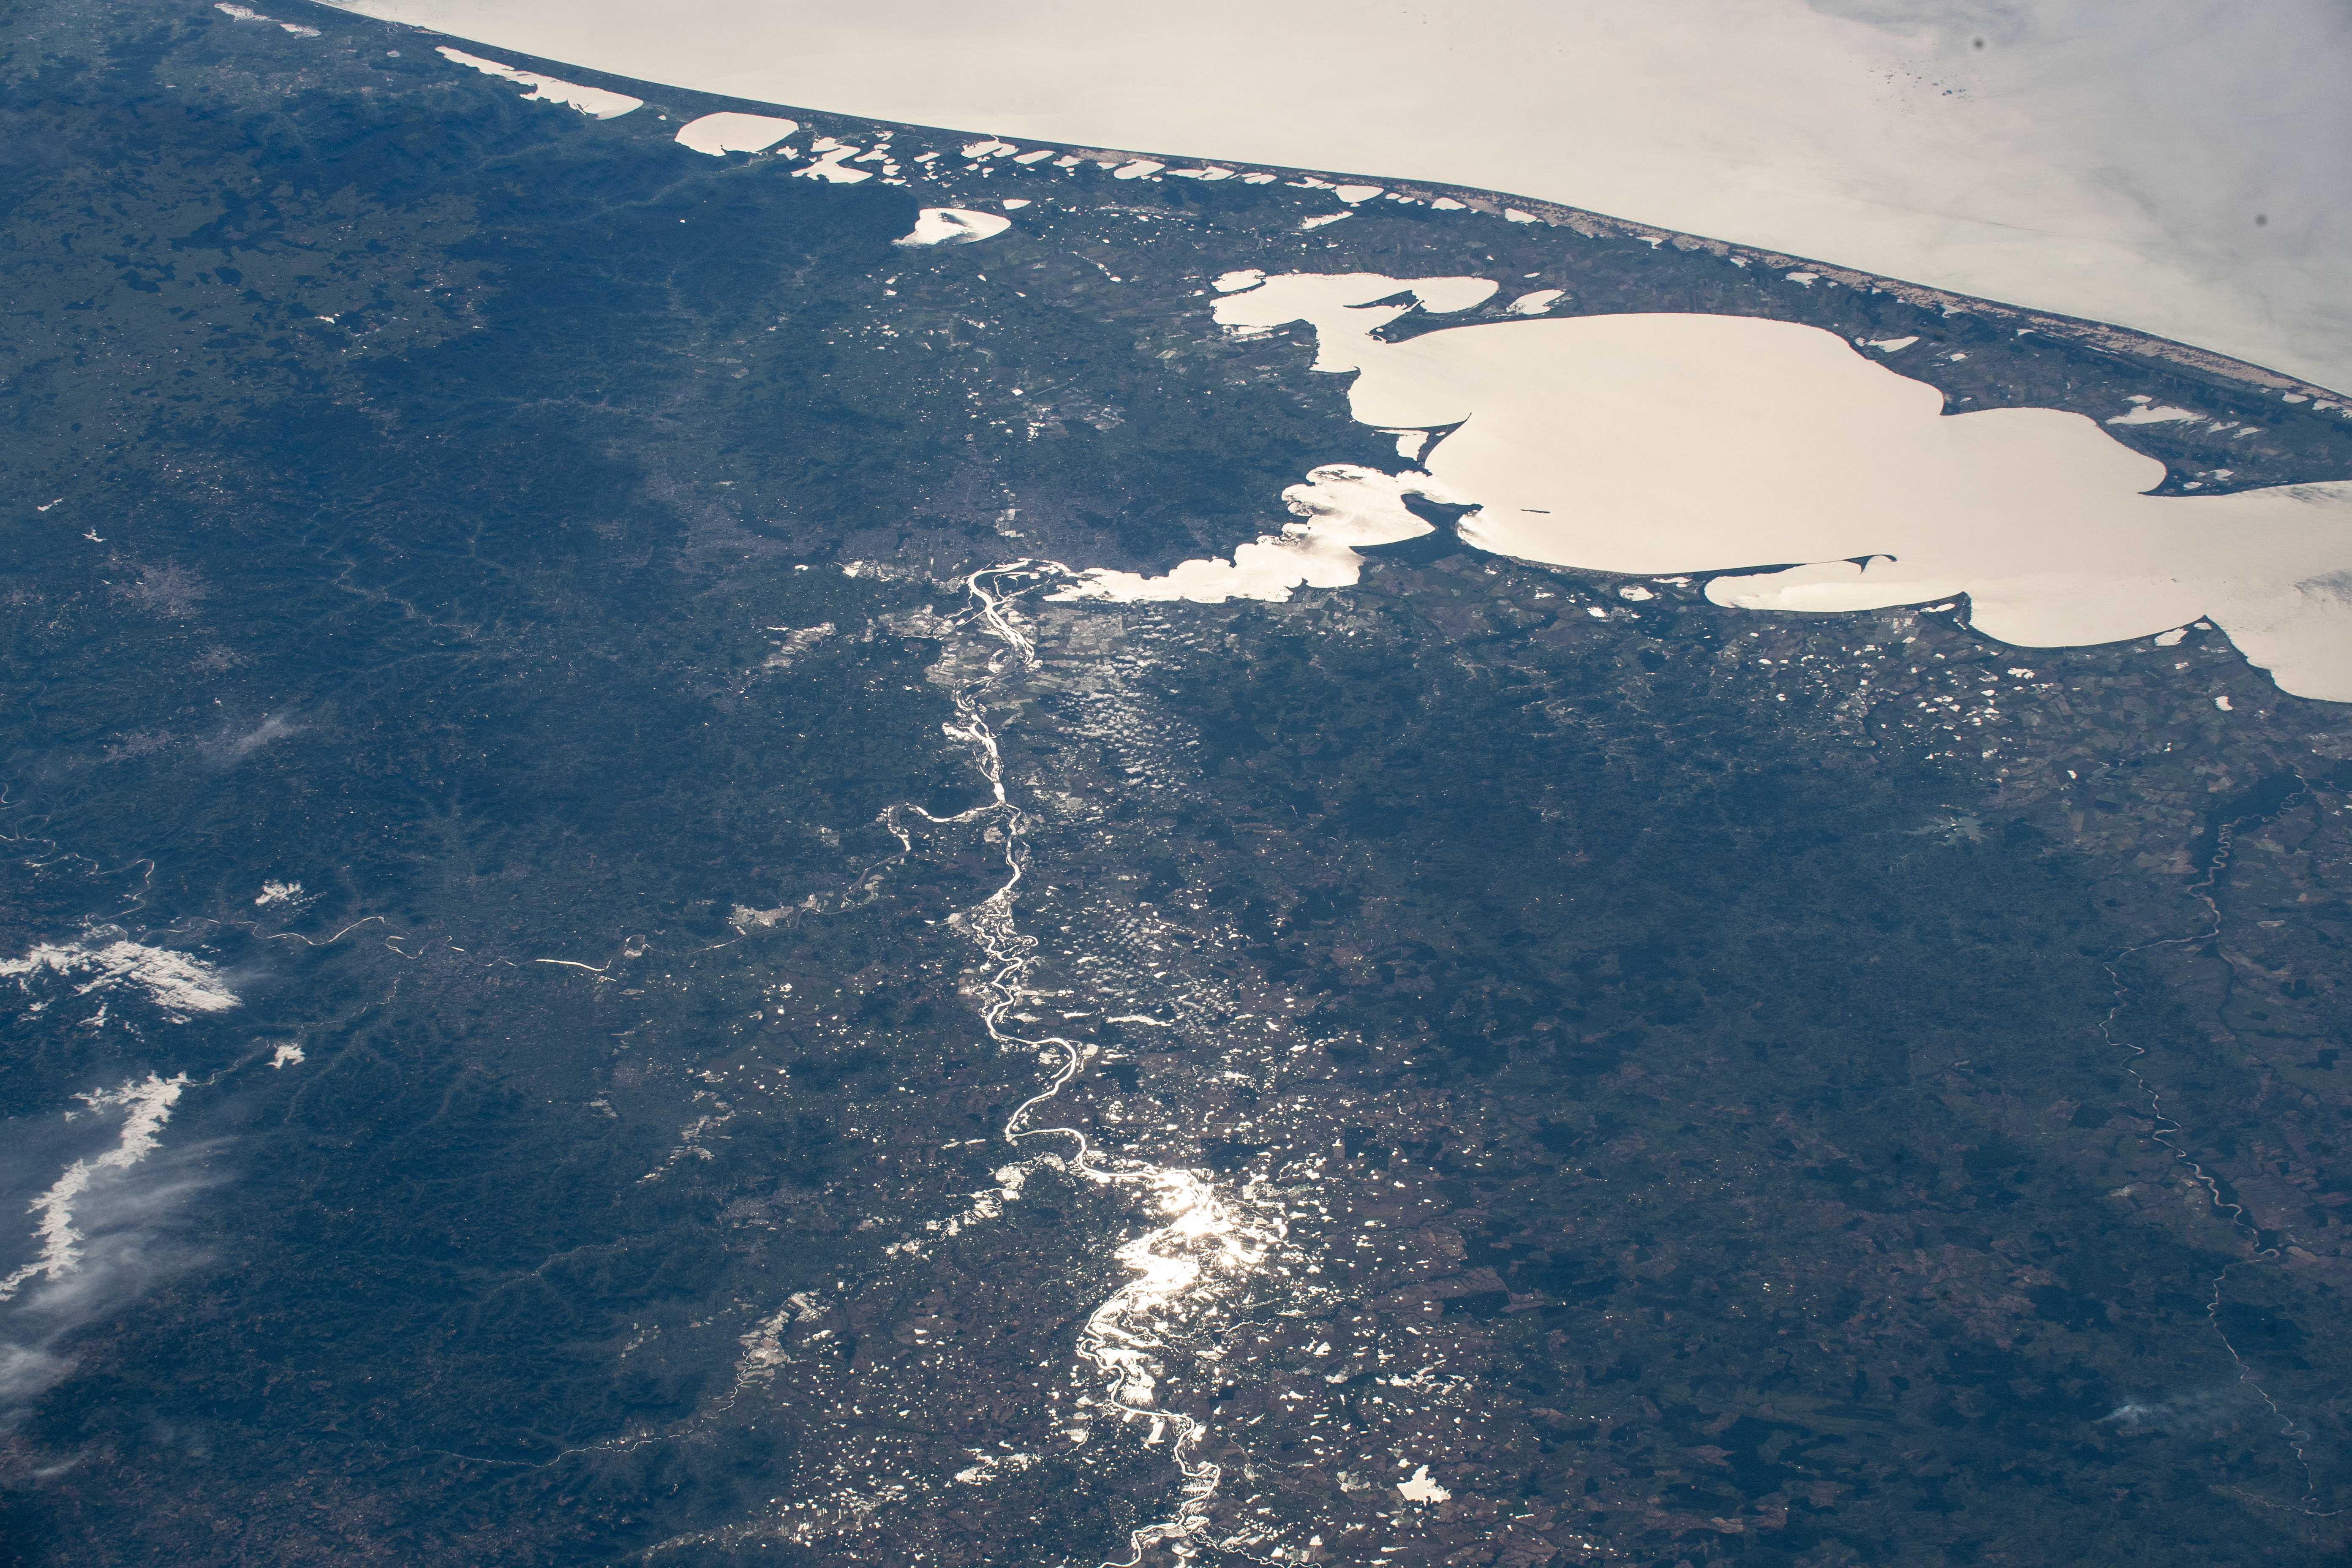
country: BRAZIL
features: LAGOA DOS PATOS, JACUI RIVER
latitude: -30.2
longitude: -51.5
